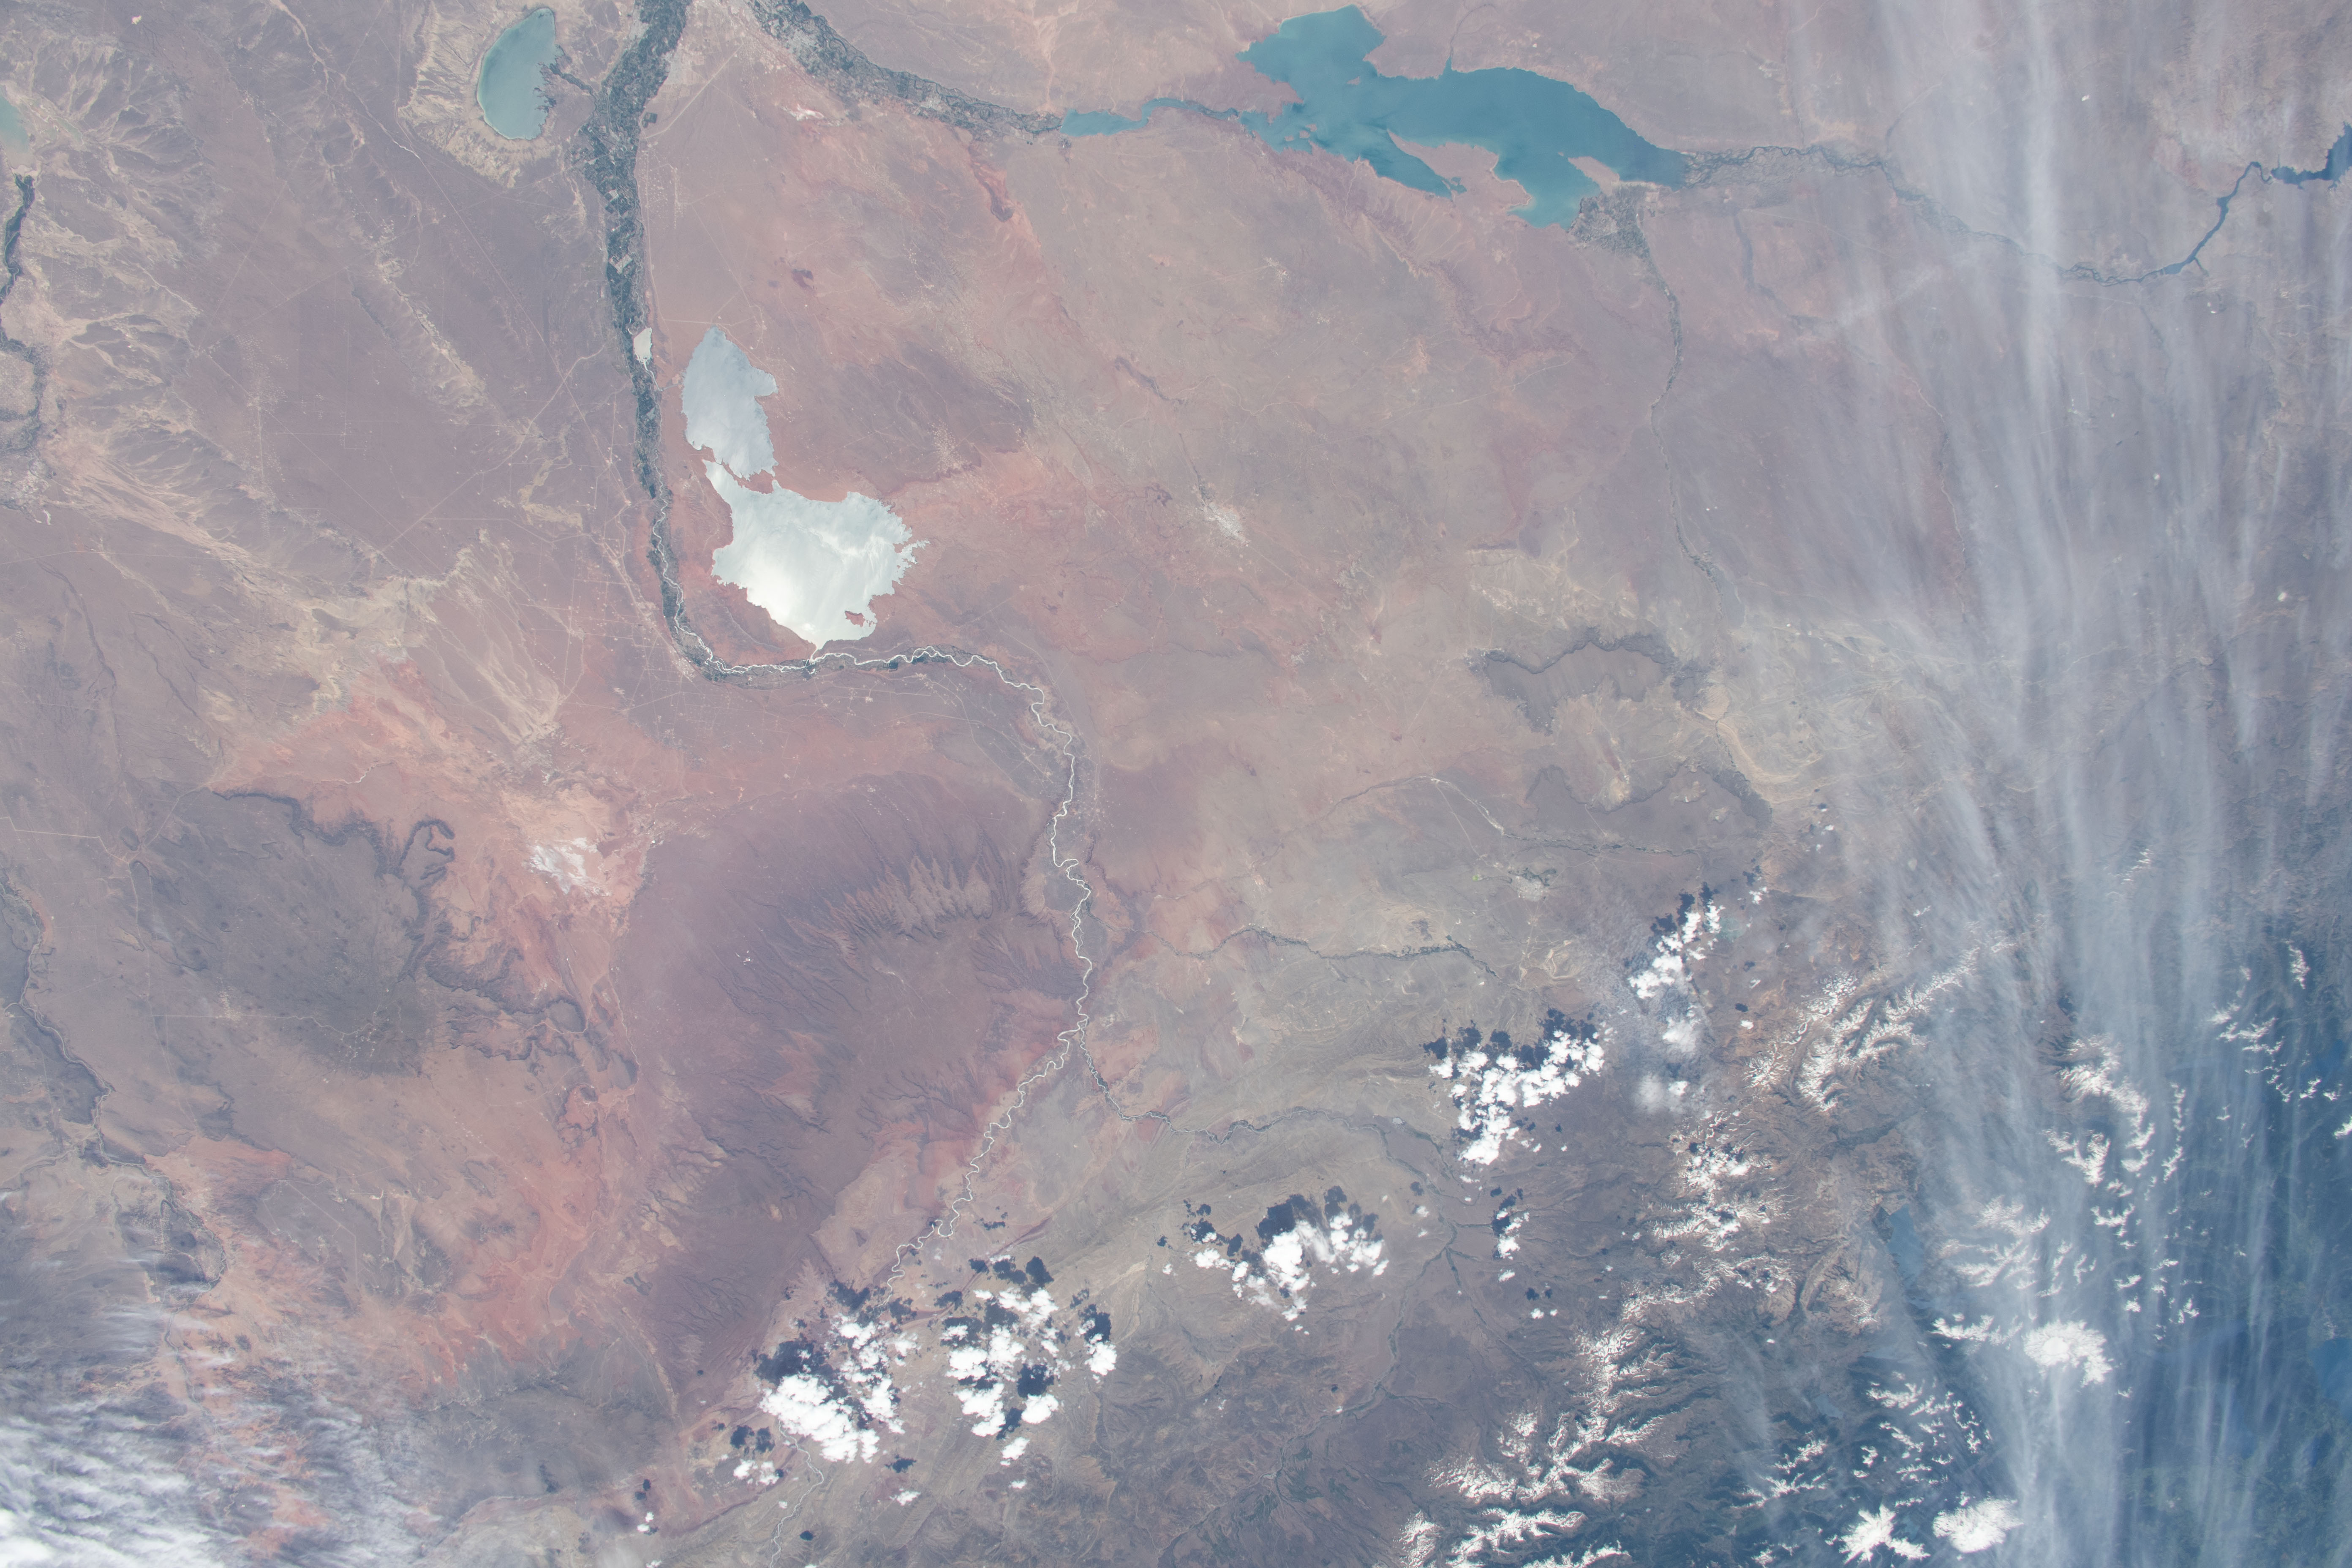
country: ARGENTINA
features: EMBALSE LOS BARREALES, CERROS COLORADOS COMPLEX, PELLEGRINI LAKE, EMBALSE EZEQUIEL RAMOS MEJIA
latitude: -39.0
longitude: -69.5
